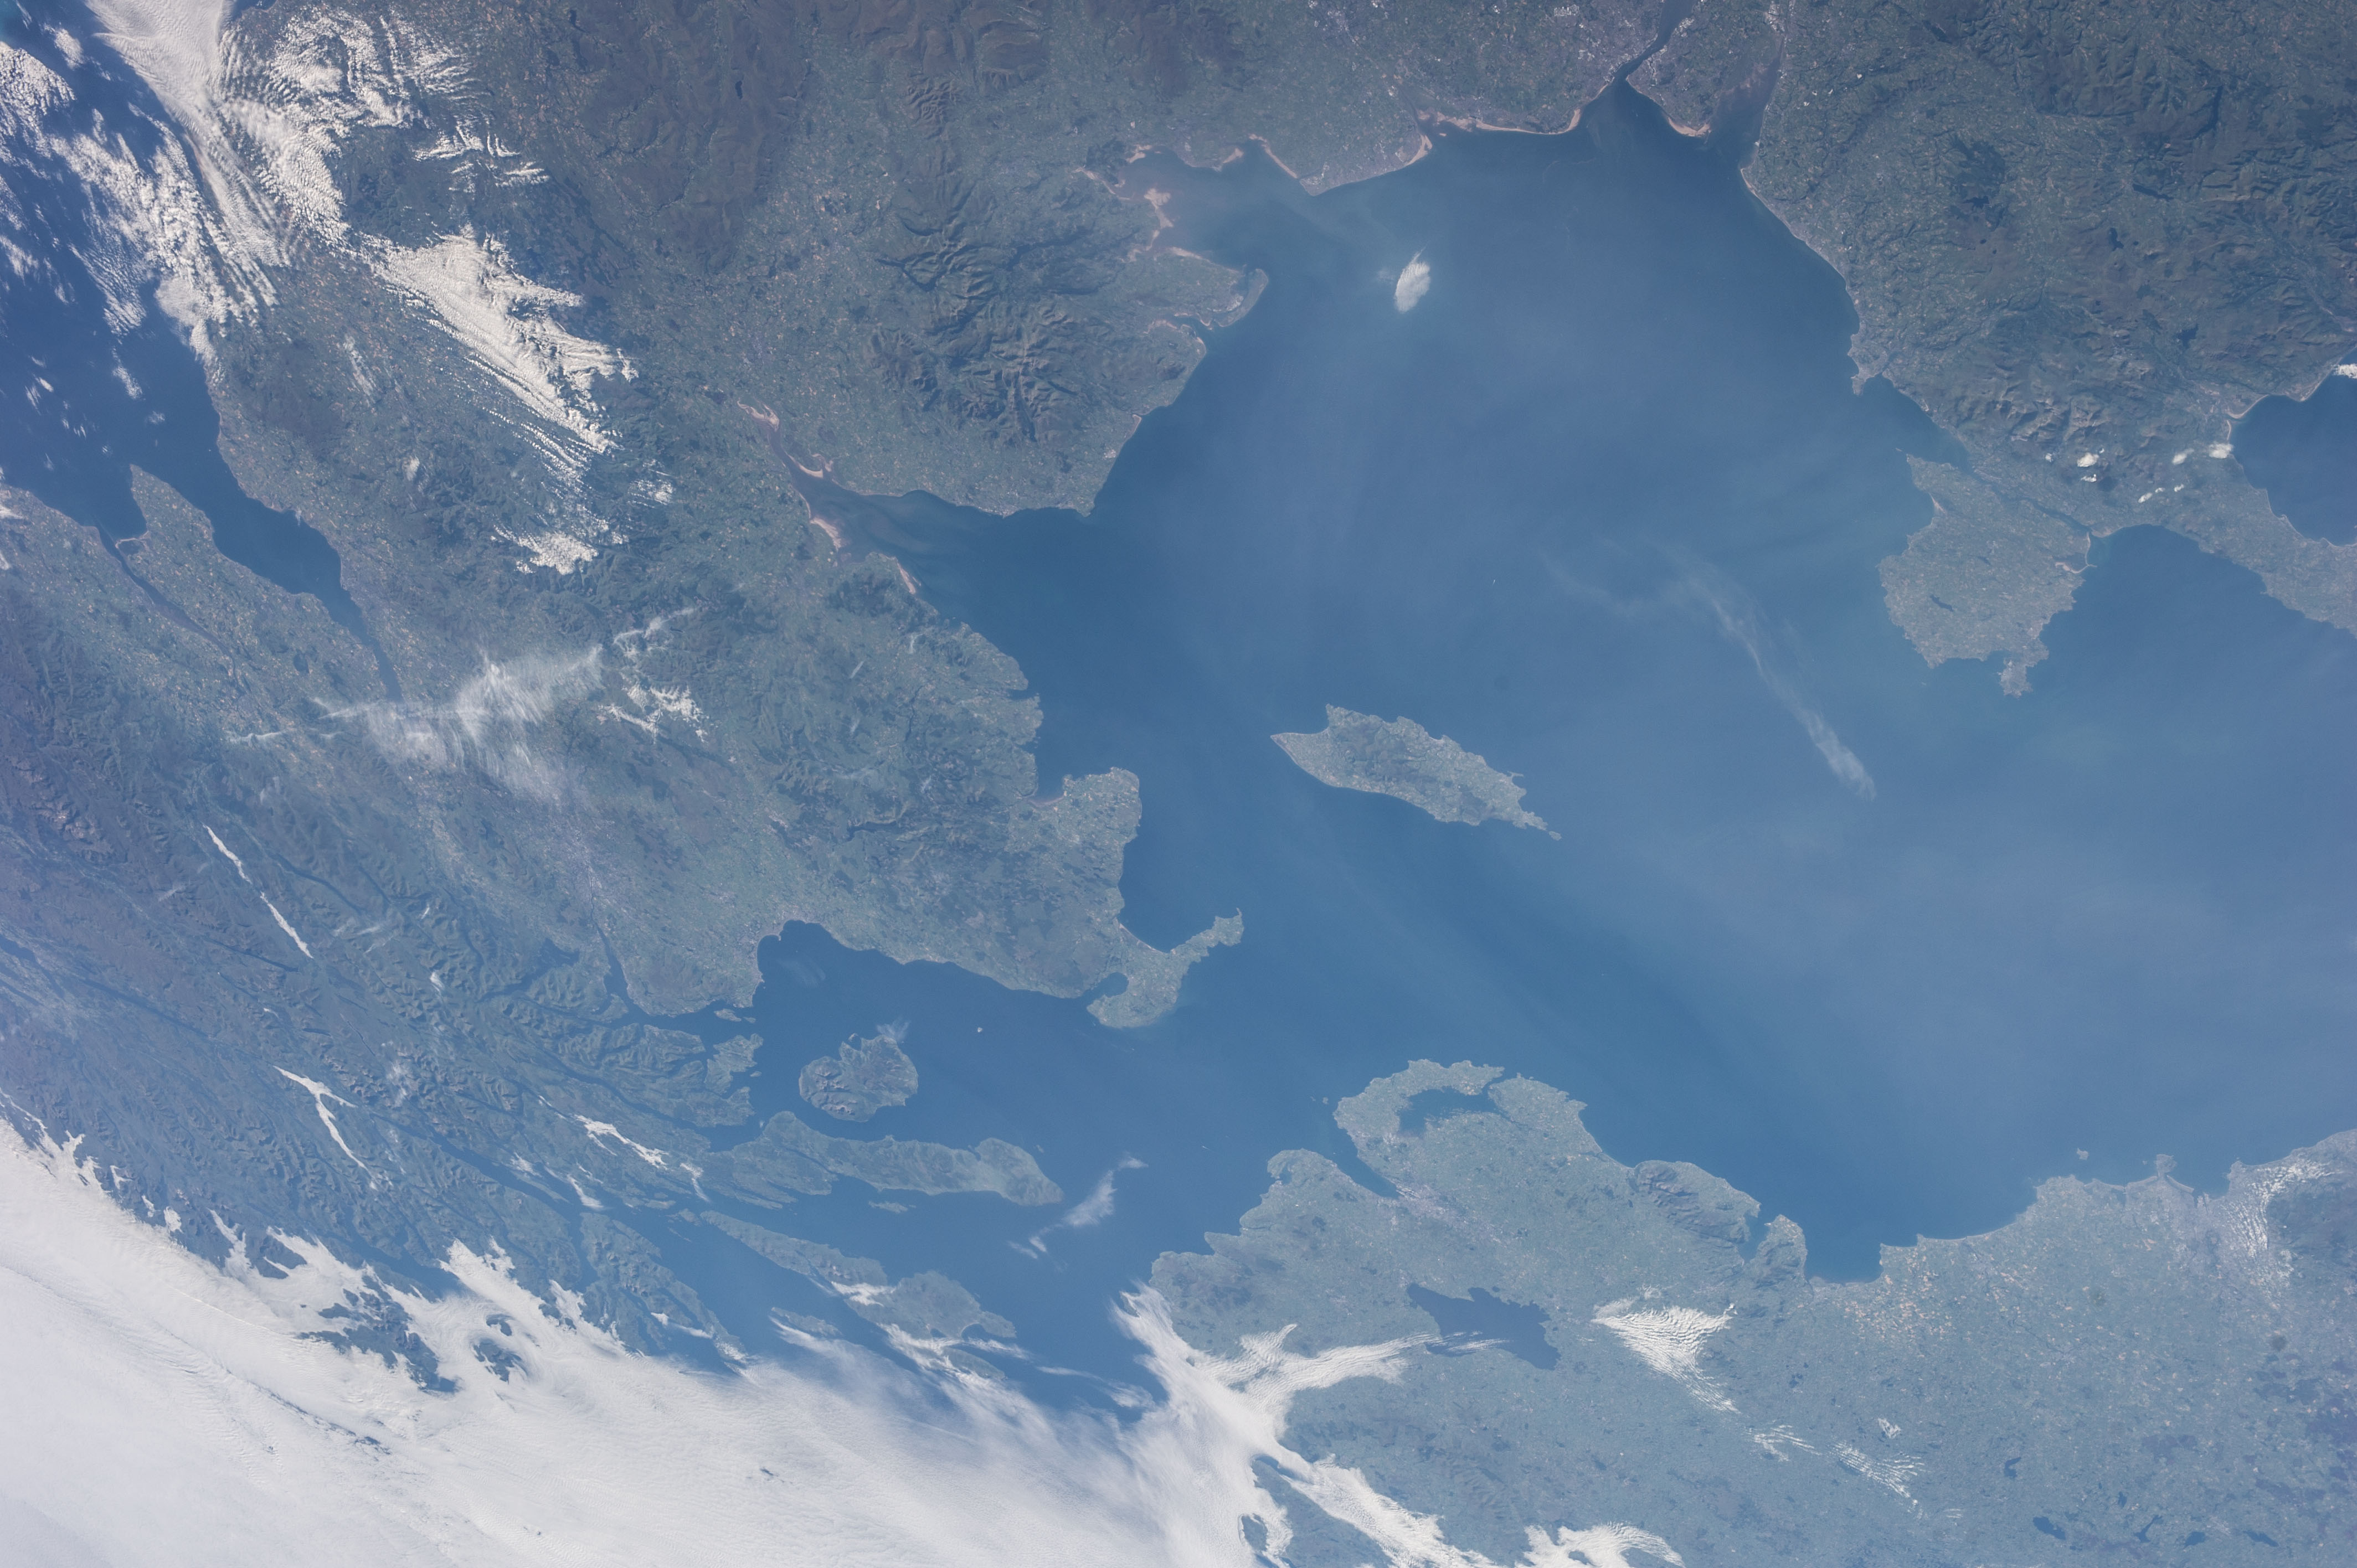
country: UK-SCOTLAND
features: S.
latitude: 54.5
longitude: -4.5
